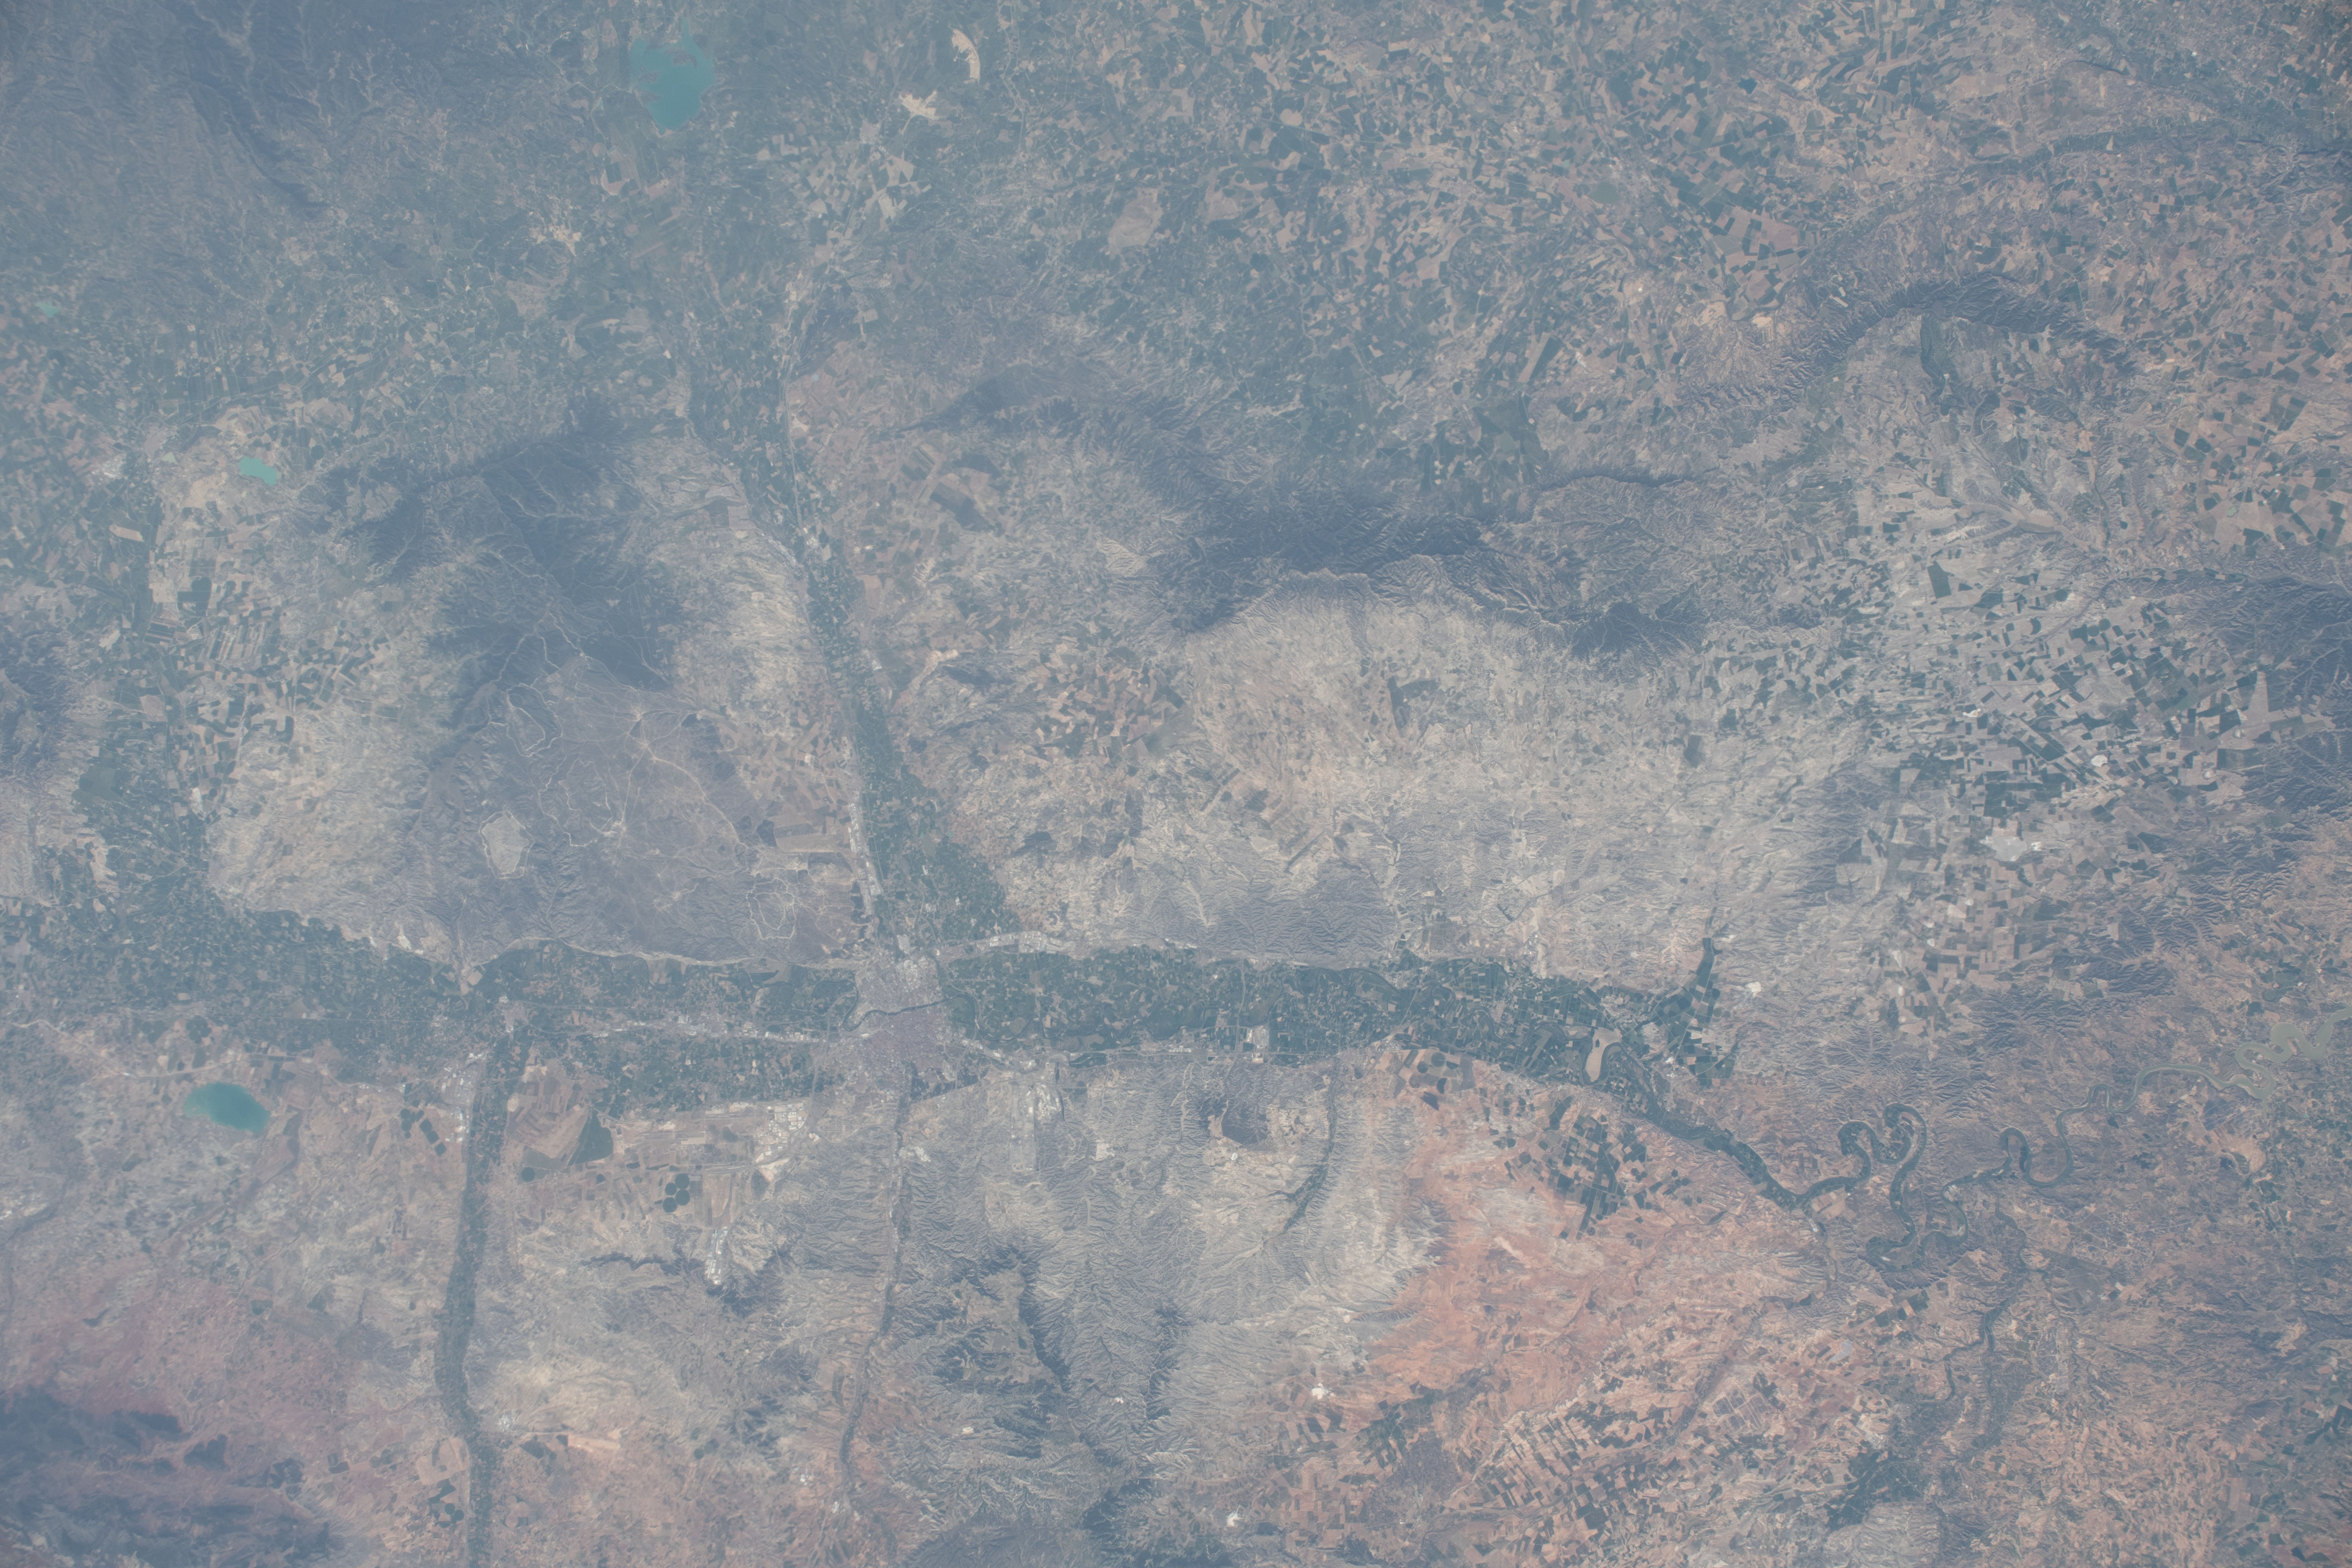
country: SPAIN
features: EMBALSE DE MEQUINENZA RESERVOIR, RIVER
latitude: 41.6
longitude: -0.4
